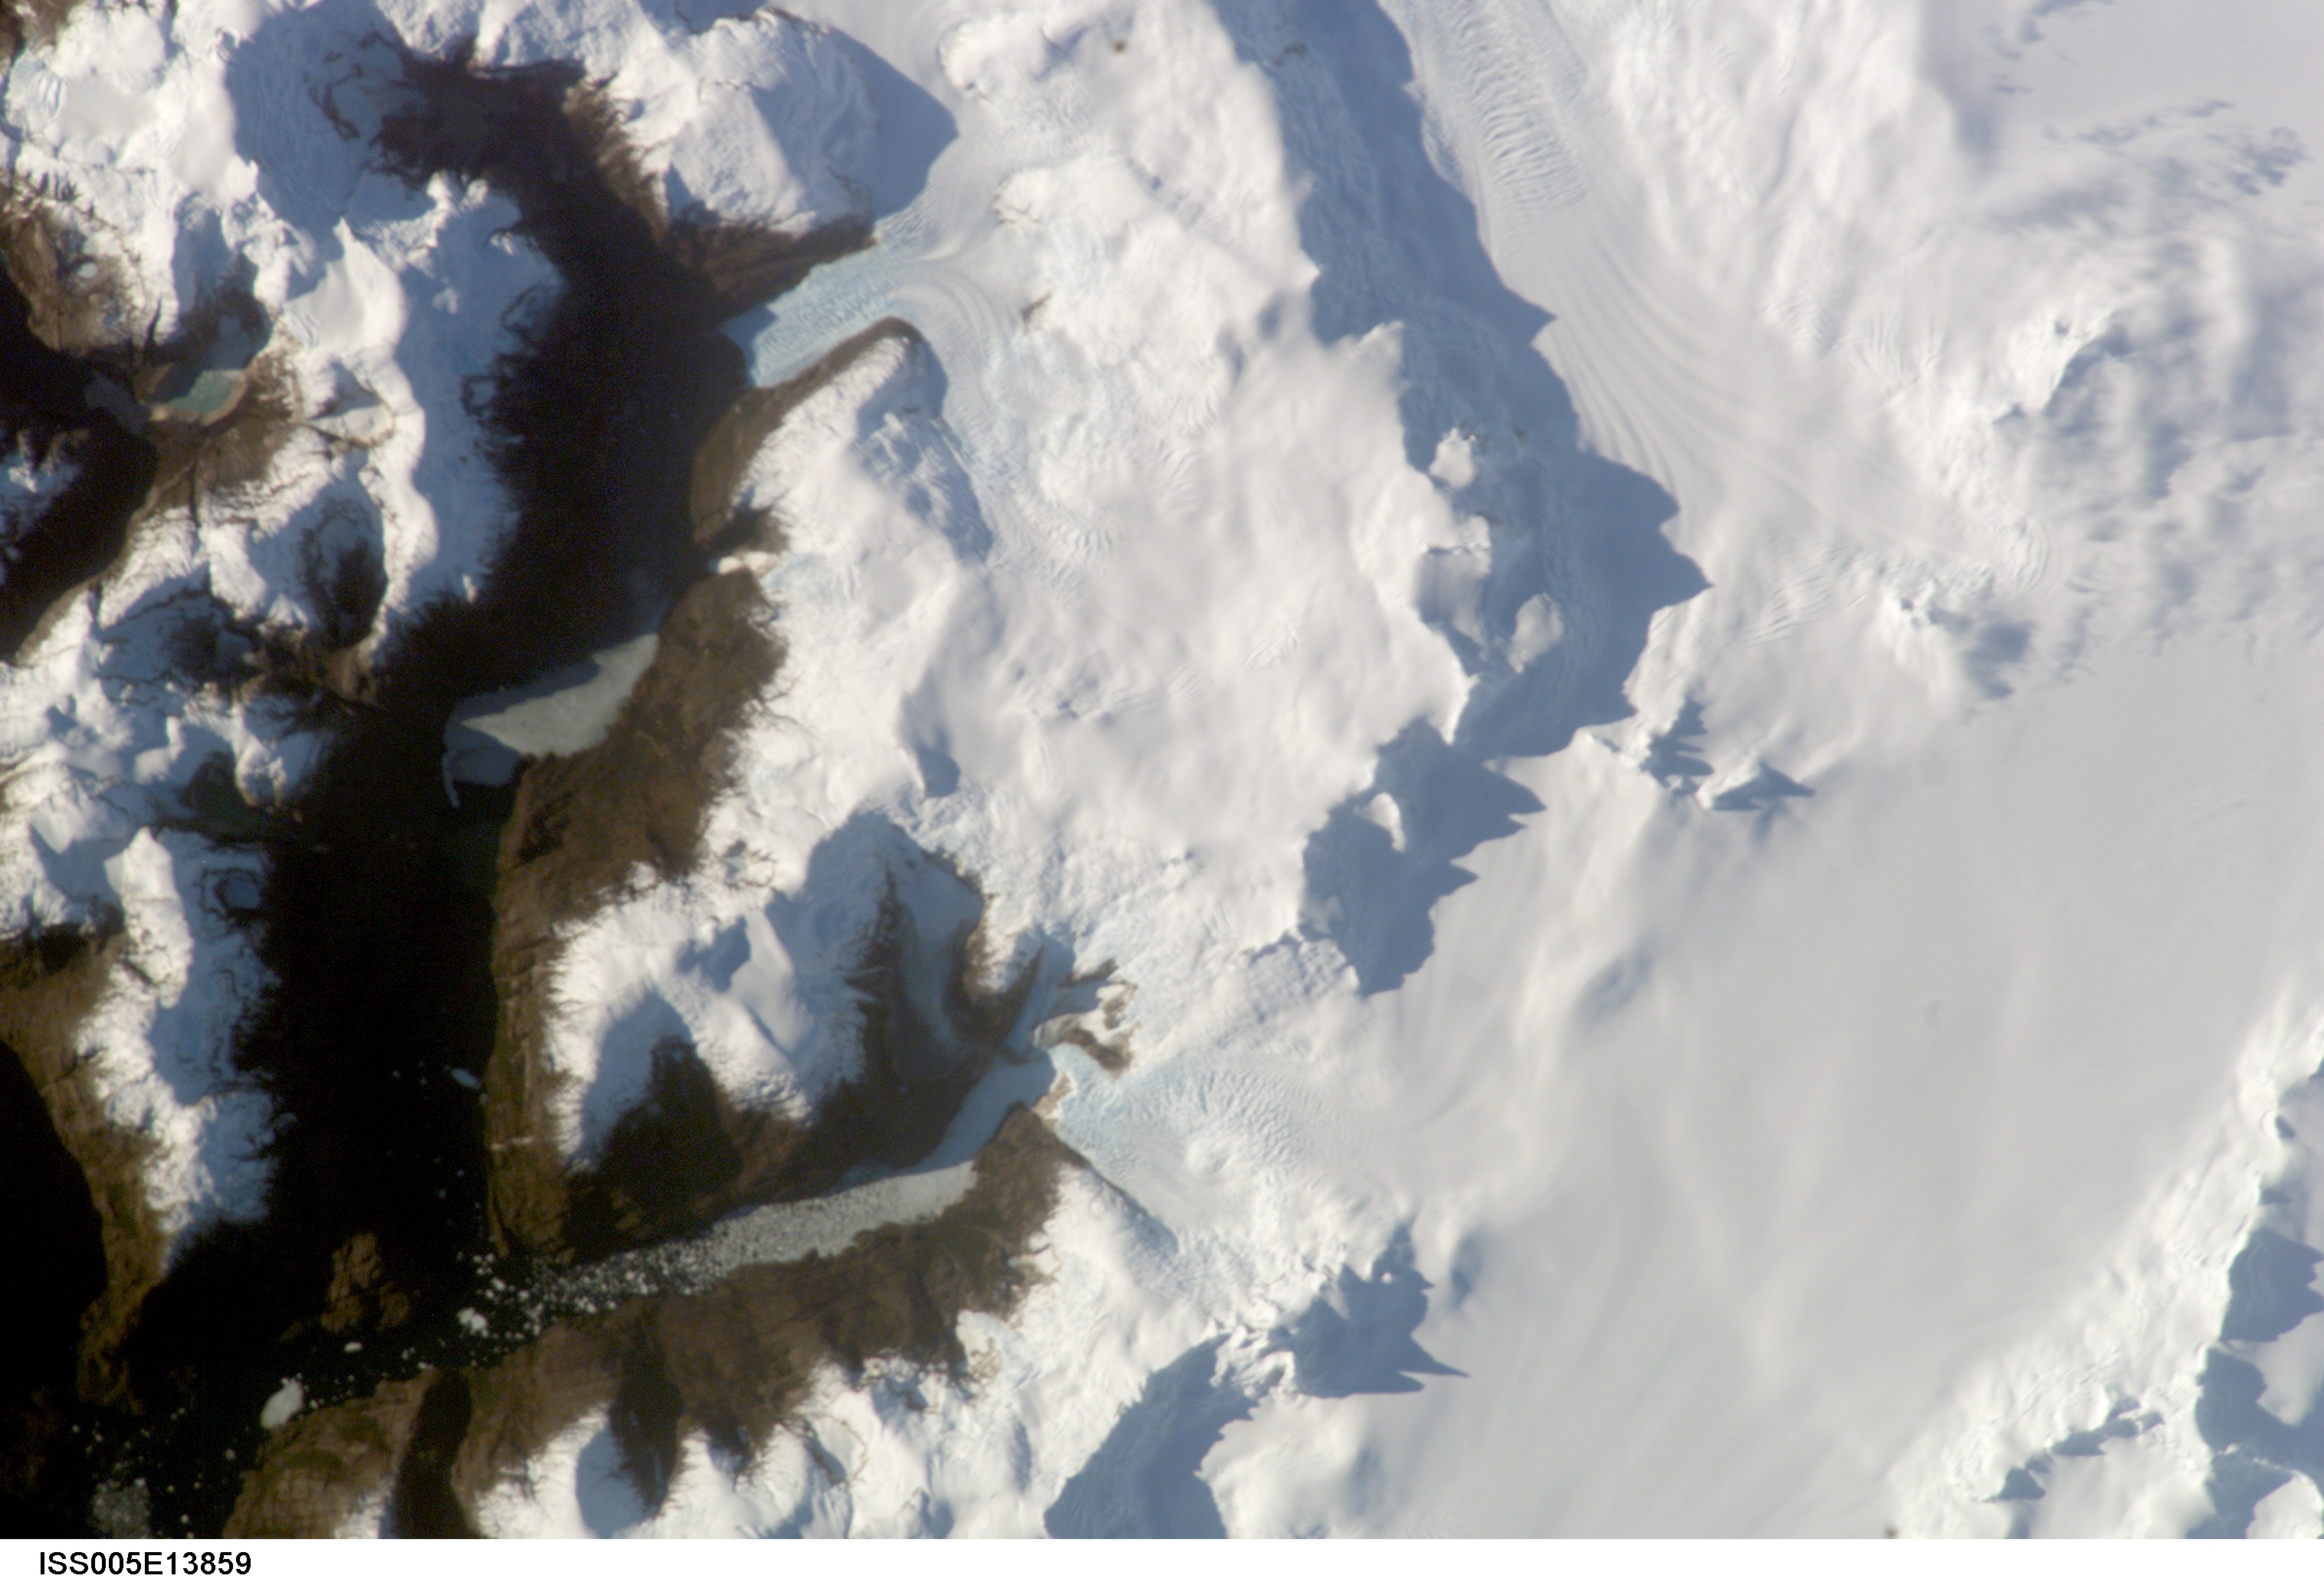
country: CHILE
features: ICE FIELD ABOVE FALCON GL., FJ.
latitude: -49.8
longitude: -73.8
